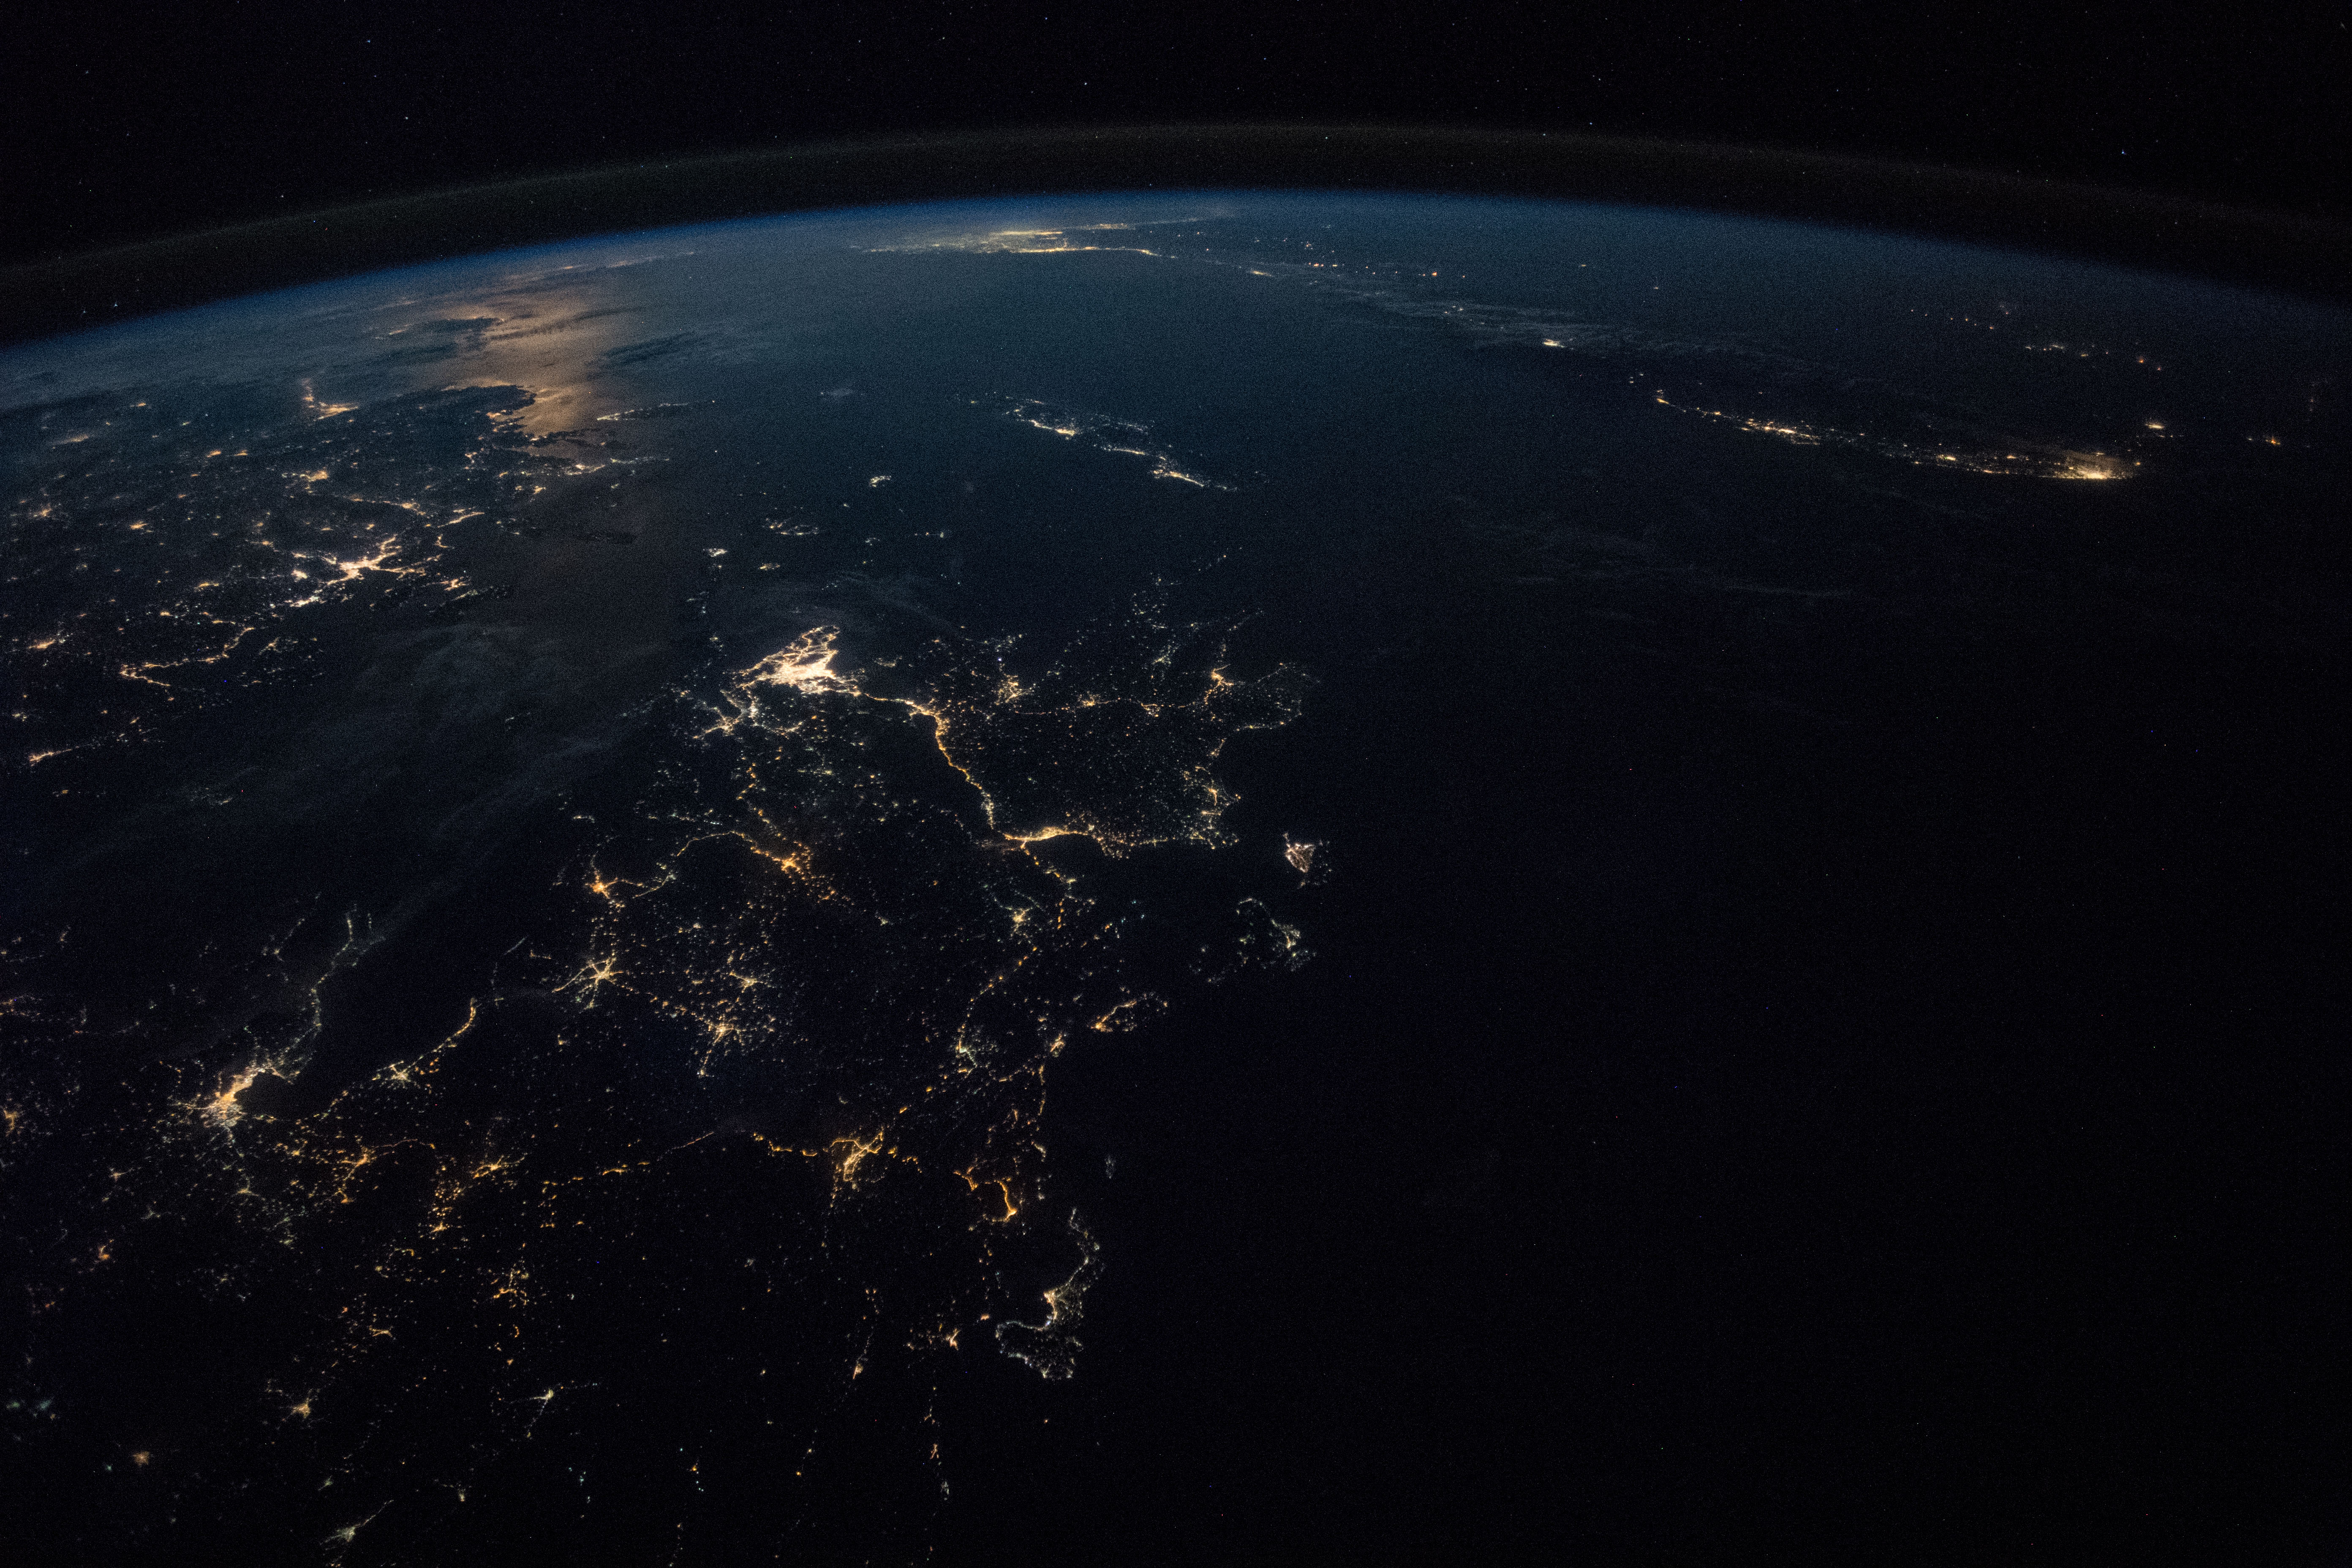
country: GREECE
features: MEDITERRANEAN SEA, IONIAN SEA, CRETE ISLAND, KOS ISLAND, ATHENS CITY, MARMARA SEA, PATRAS CITY, IOANNINA CITY, AEGEAN SEA, THESSALONIKI CITY, LARISSA CITY, KEFALLINIA VALLEY, NIGHT, EARTH LIMB
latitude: 37.6
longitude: 21.6
